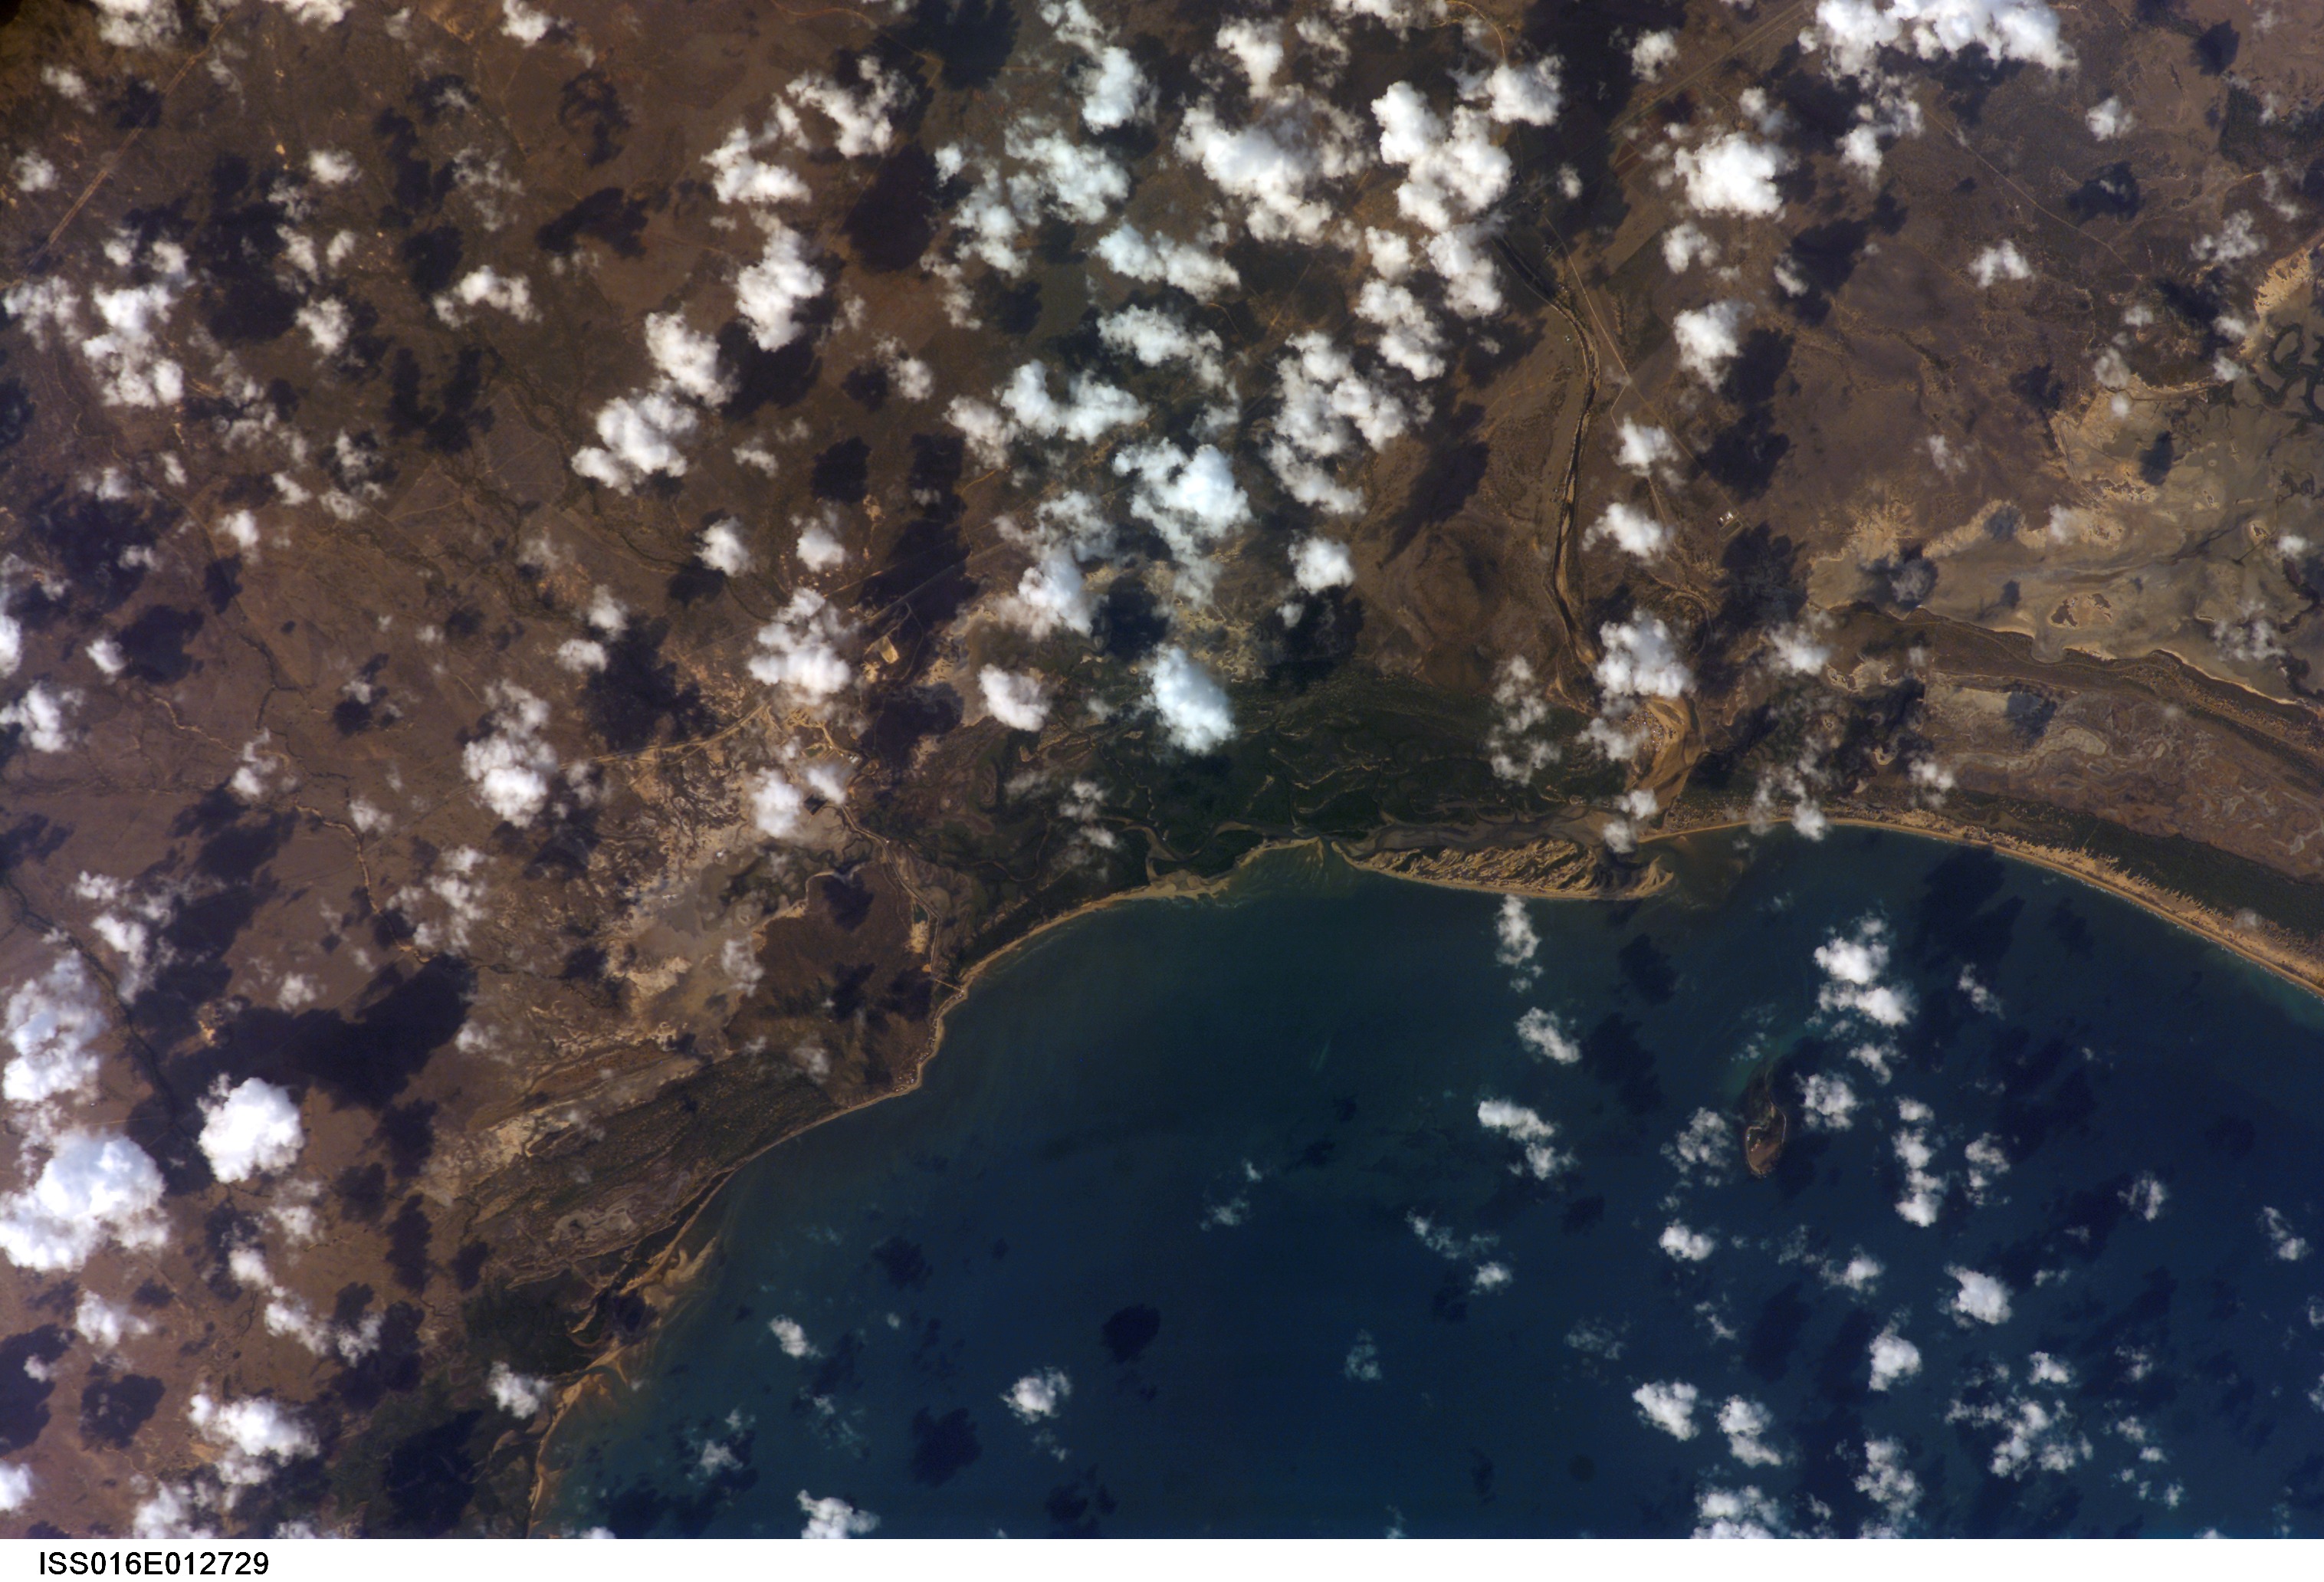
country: AUSTRALIA-Q
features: CAPE UPSTART AREA, COASTLINE
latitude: -19.9
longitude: 147.9
